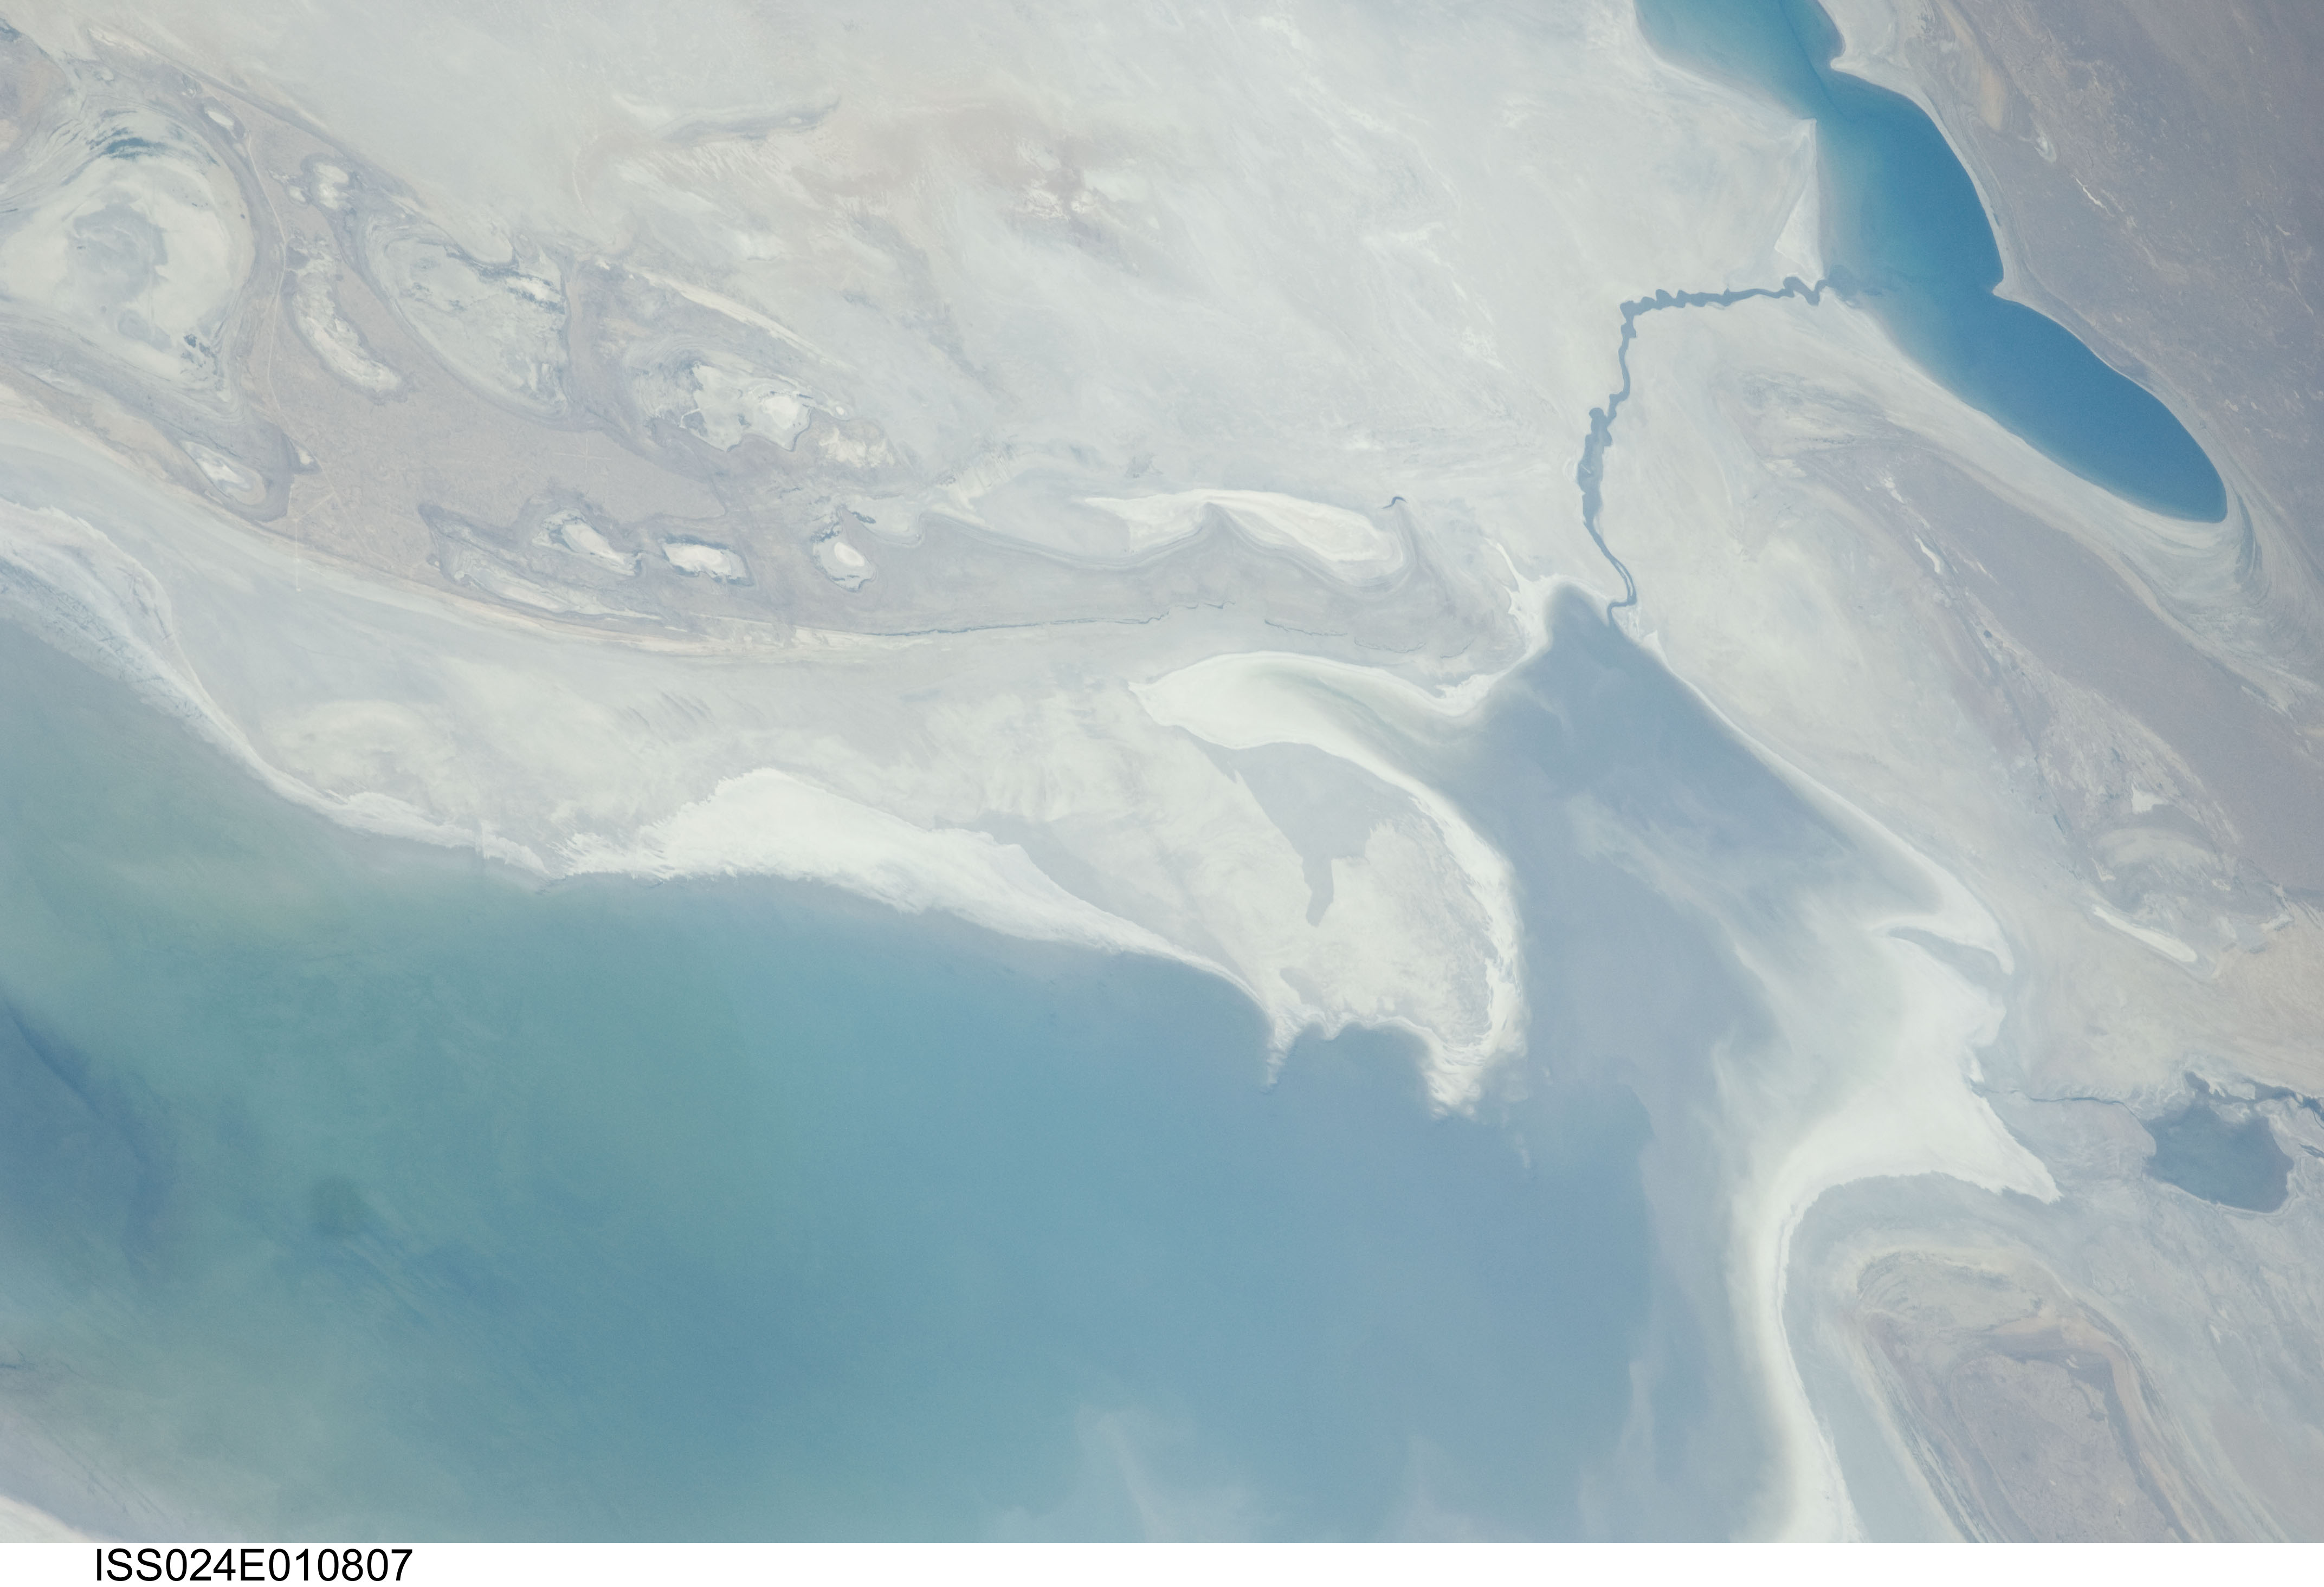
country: KAZAKHSTAN
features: EASTERN LOBE OF ARAL SEA
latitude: 45.4
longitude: 59.5
